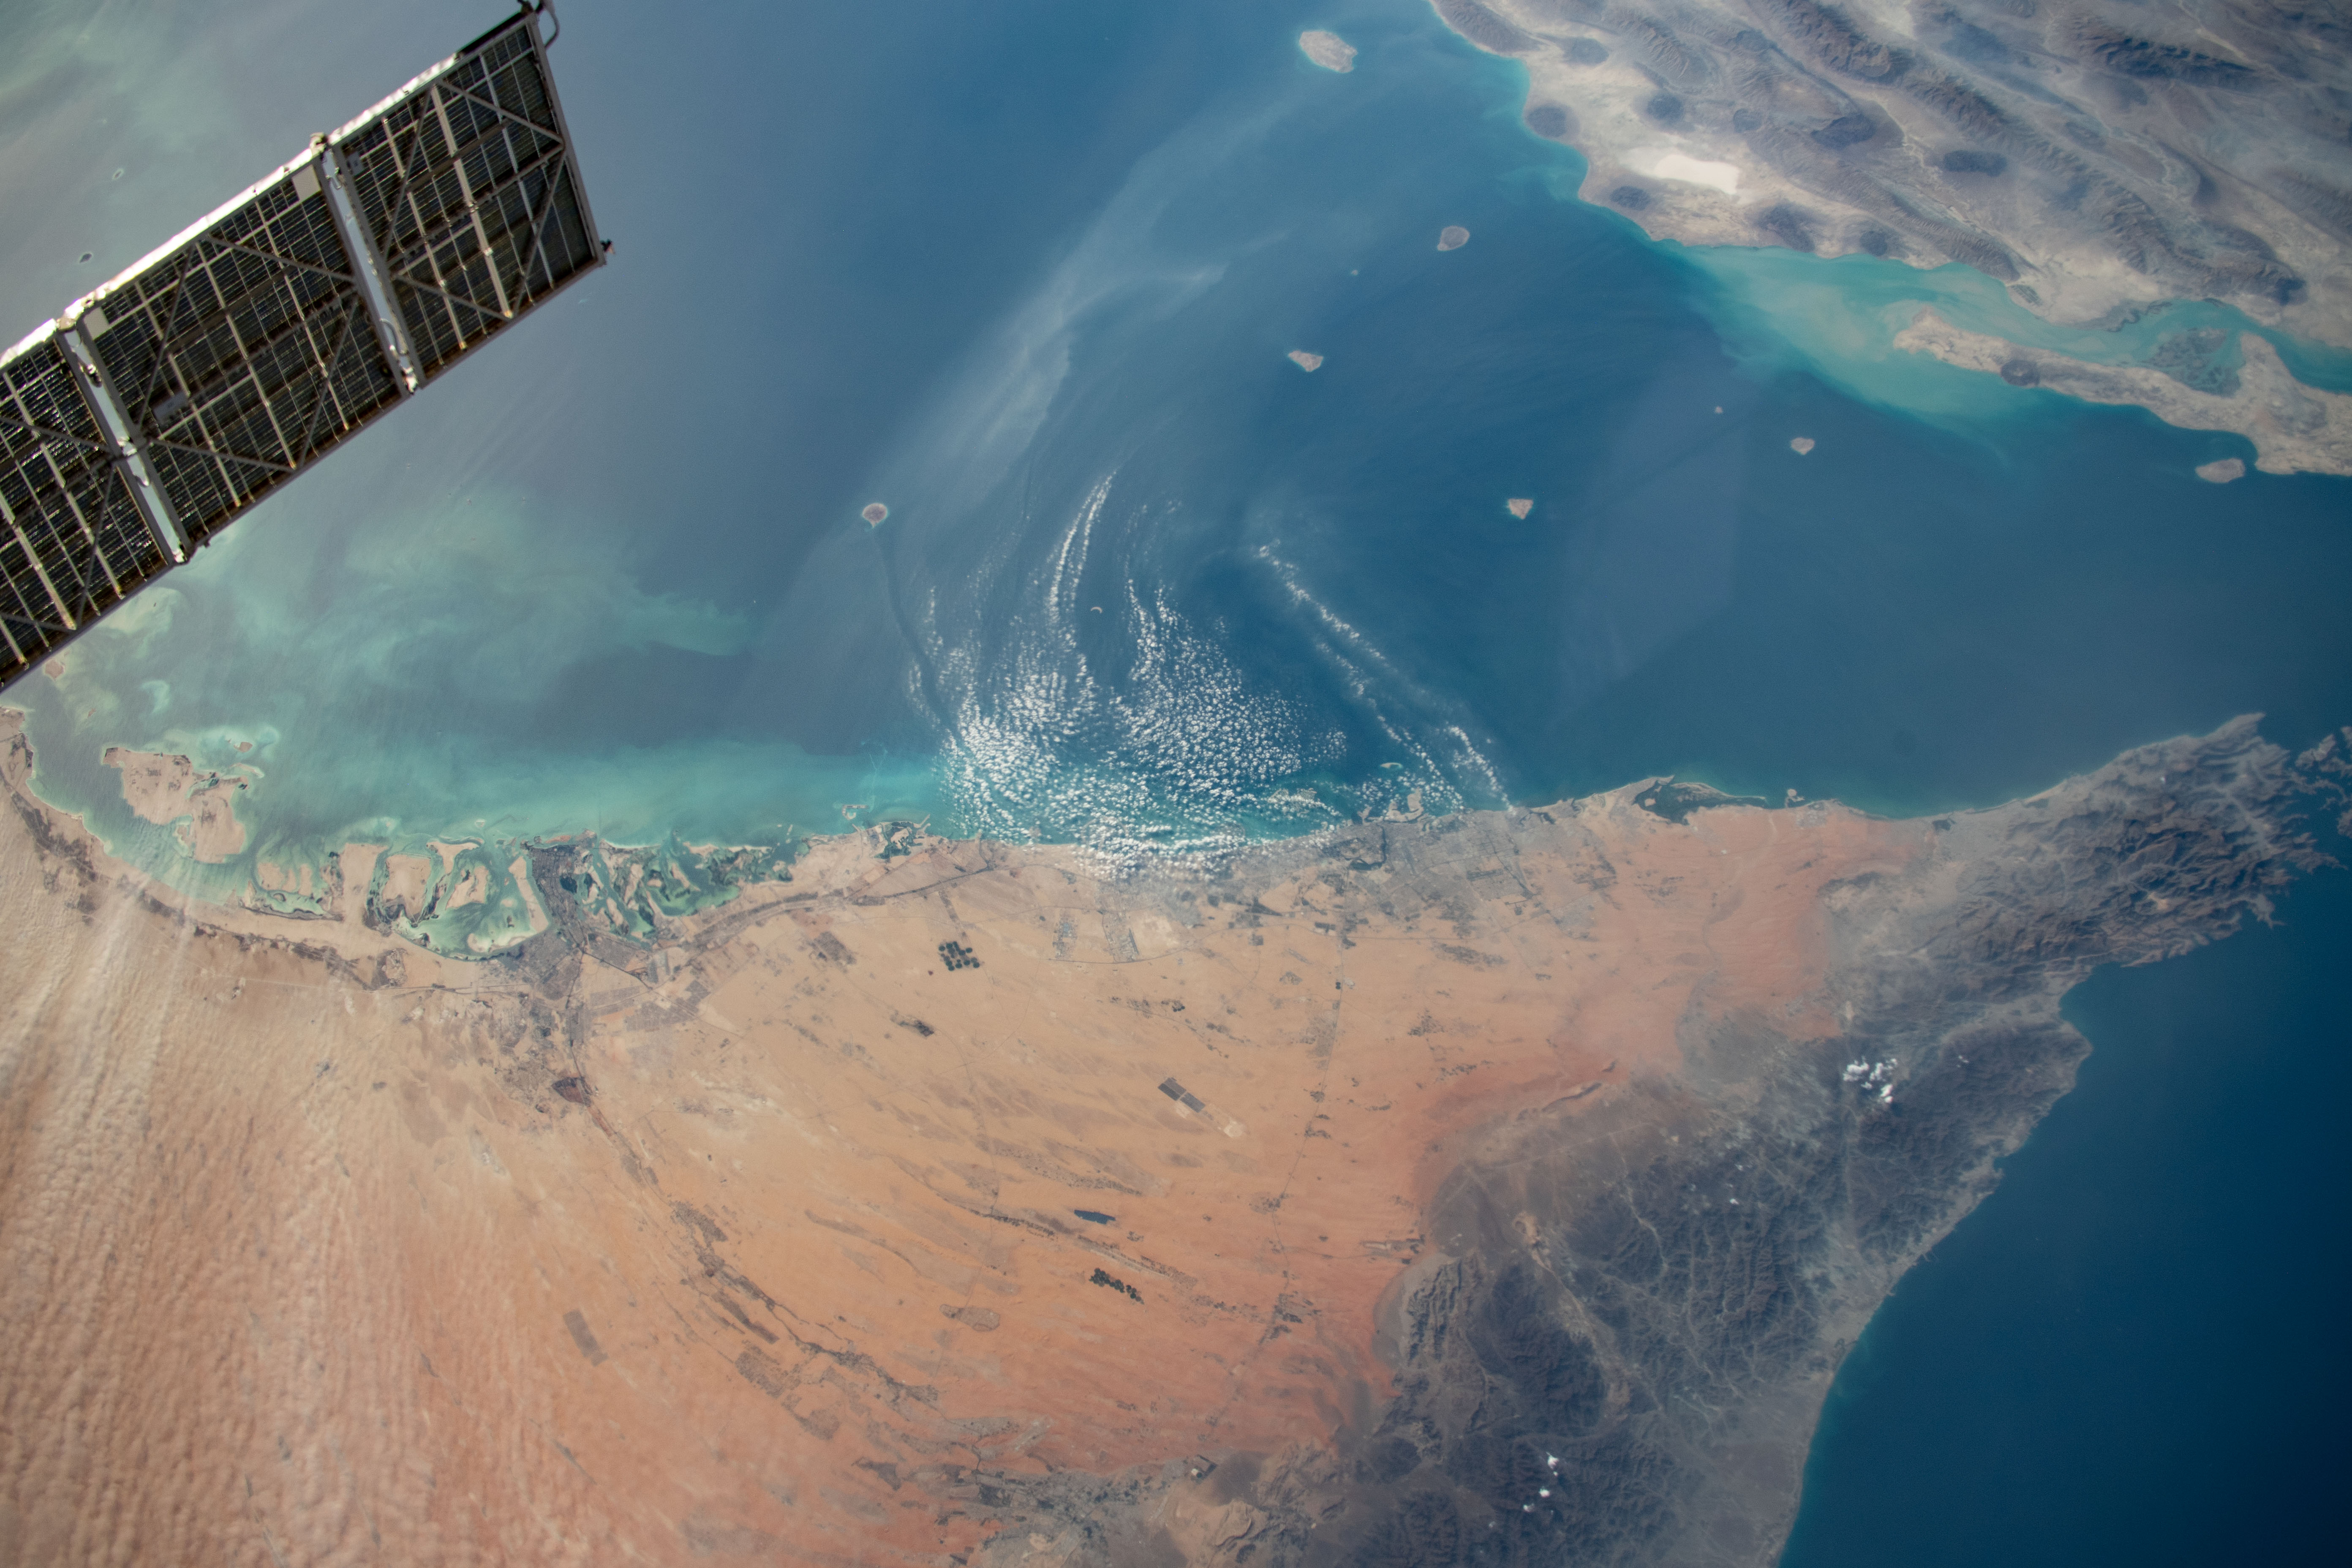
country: UNITED ARAB EMIRATES
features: DUBAI CITY, SHARJAH, DEIRA CITY
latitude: 25.4
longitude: 55.3
